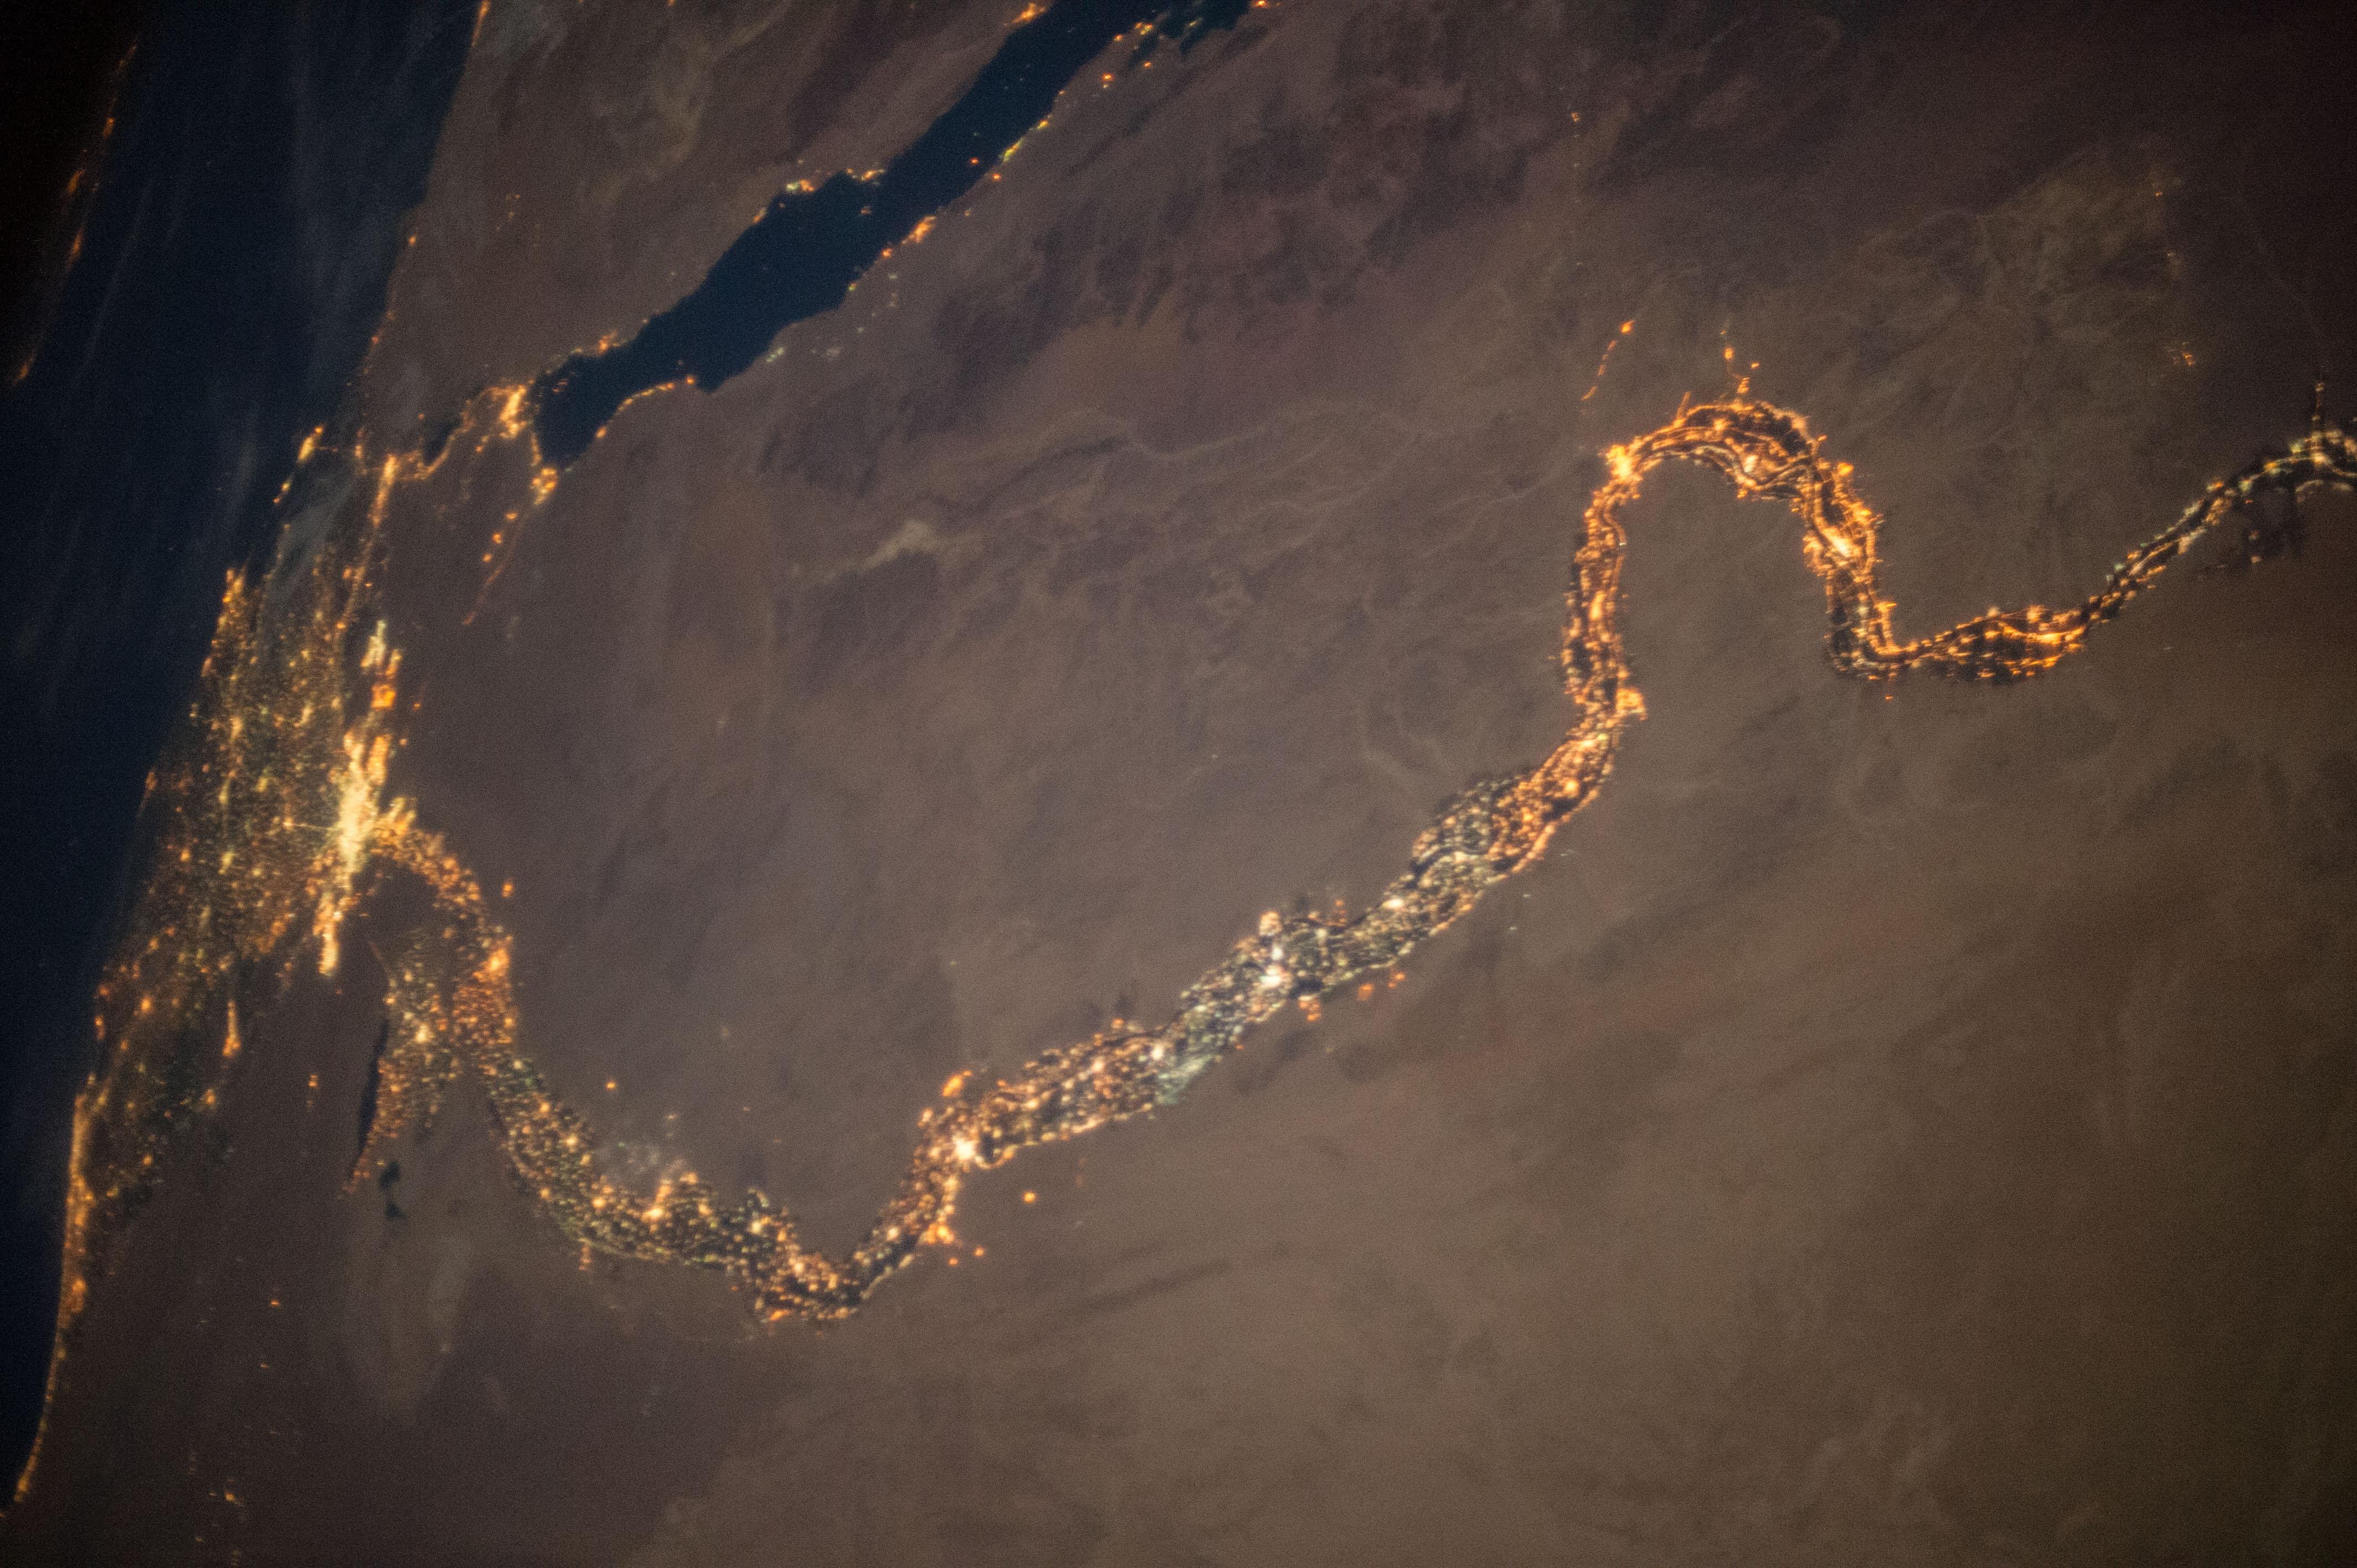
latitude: 26.7
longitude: 32.2
